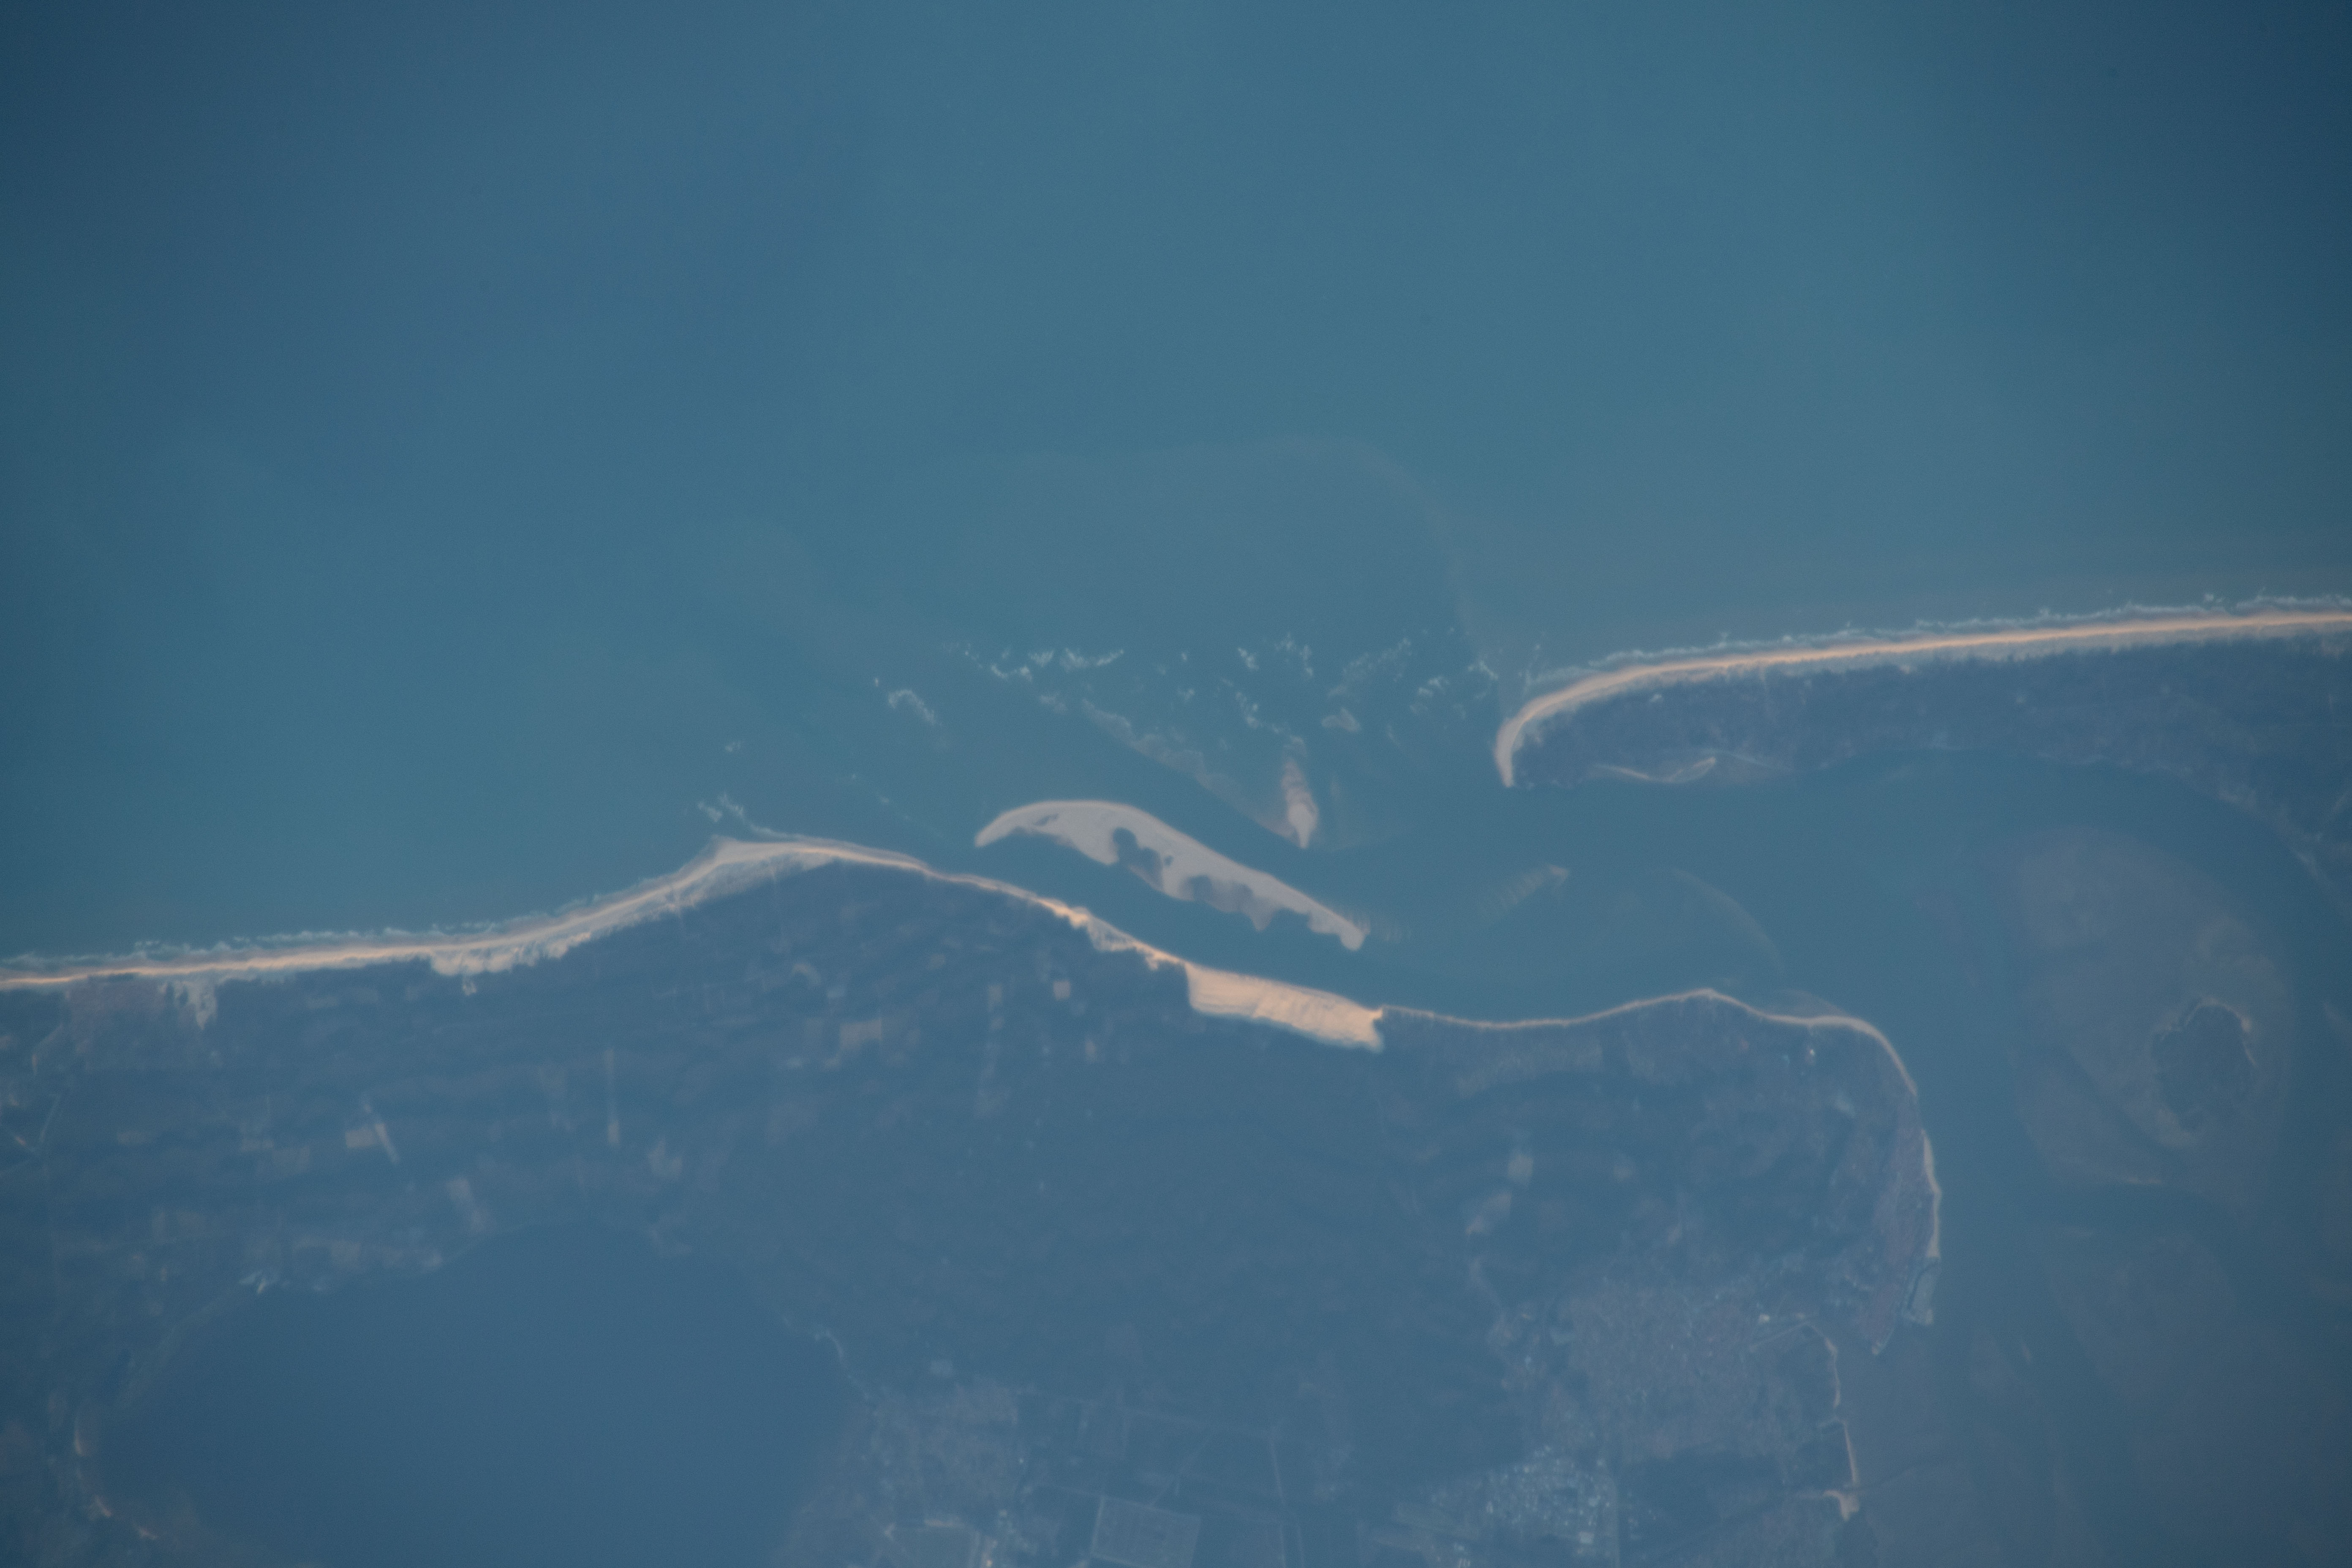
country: FRANCE
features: ARCACHON BAY, LAC DE CAZAUX
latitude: 44.6
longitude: -1.2
